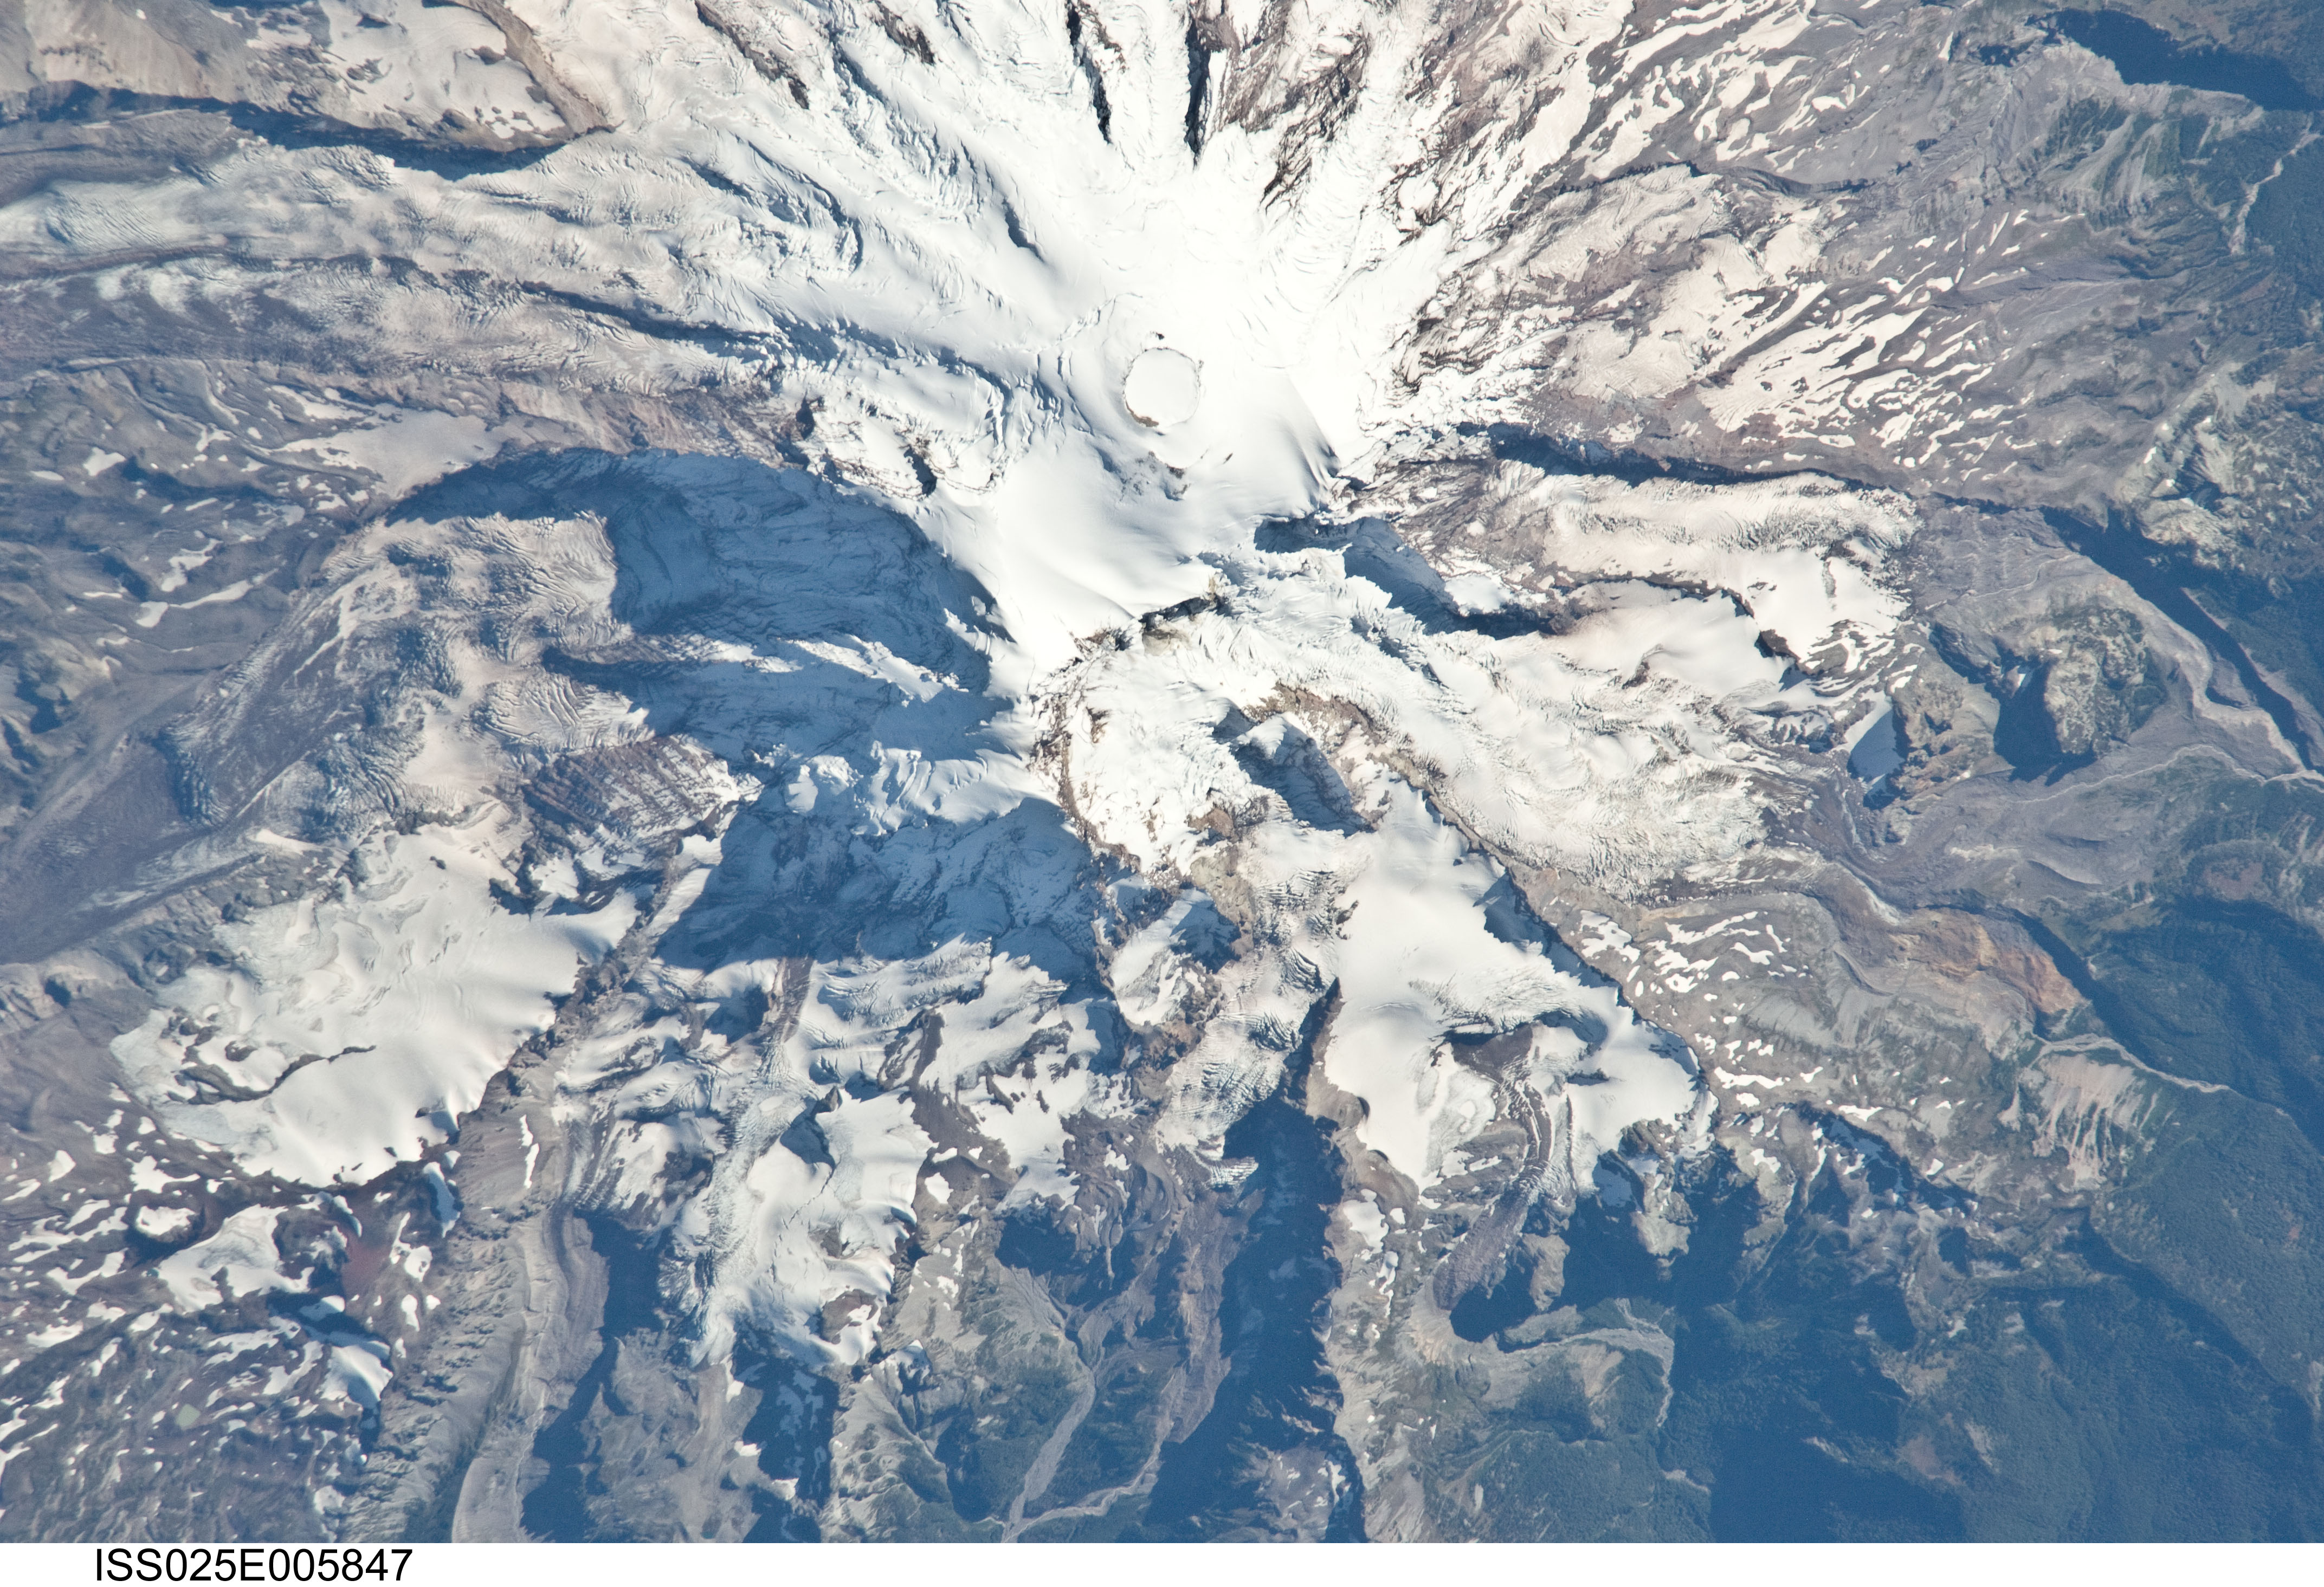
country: USA-WASHINGTON
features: MT. RAINIER, GLACIERS, FOREST
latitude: 46.9
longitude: -121.8
